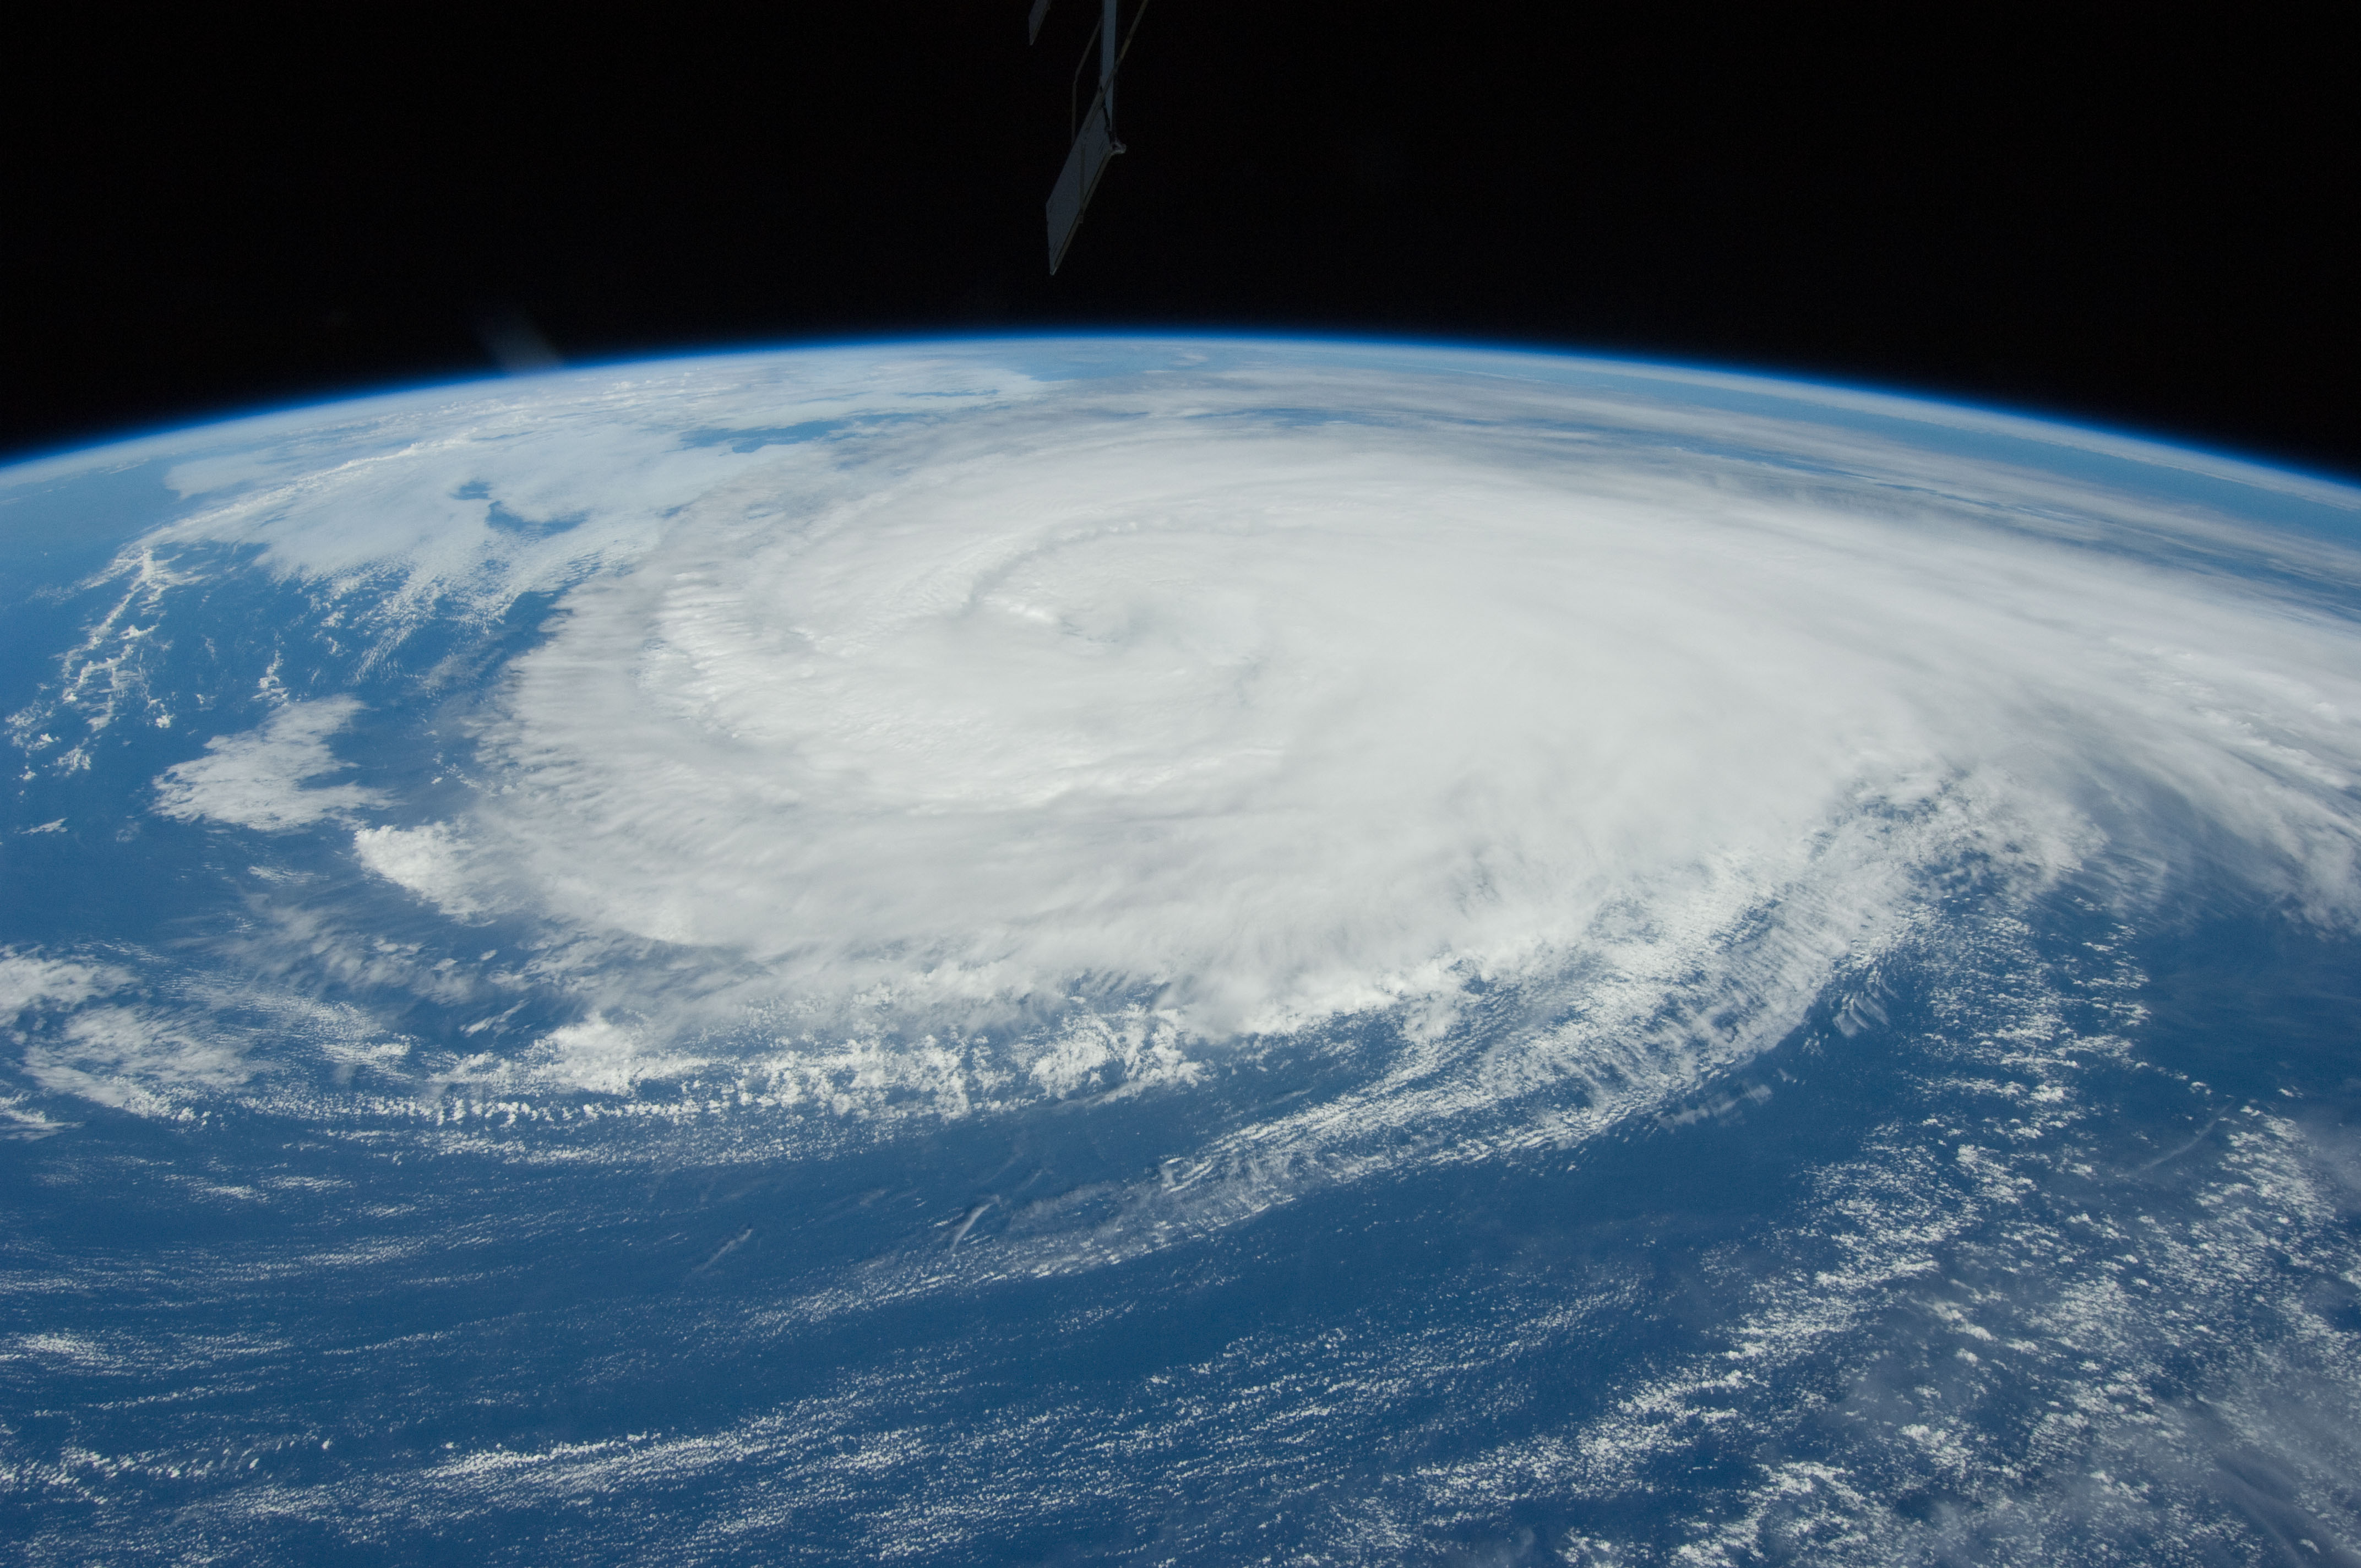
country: ATLANTIC OCEAN
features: PAN-HURRICANE KATIA, STORM BANDS, ISS
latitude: 39.5
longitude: -66.0
